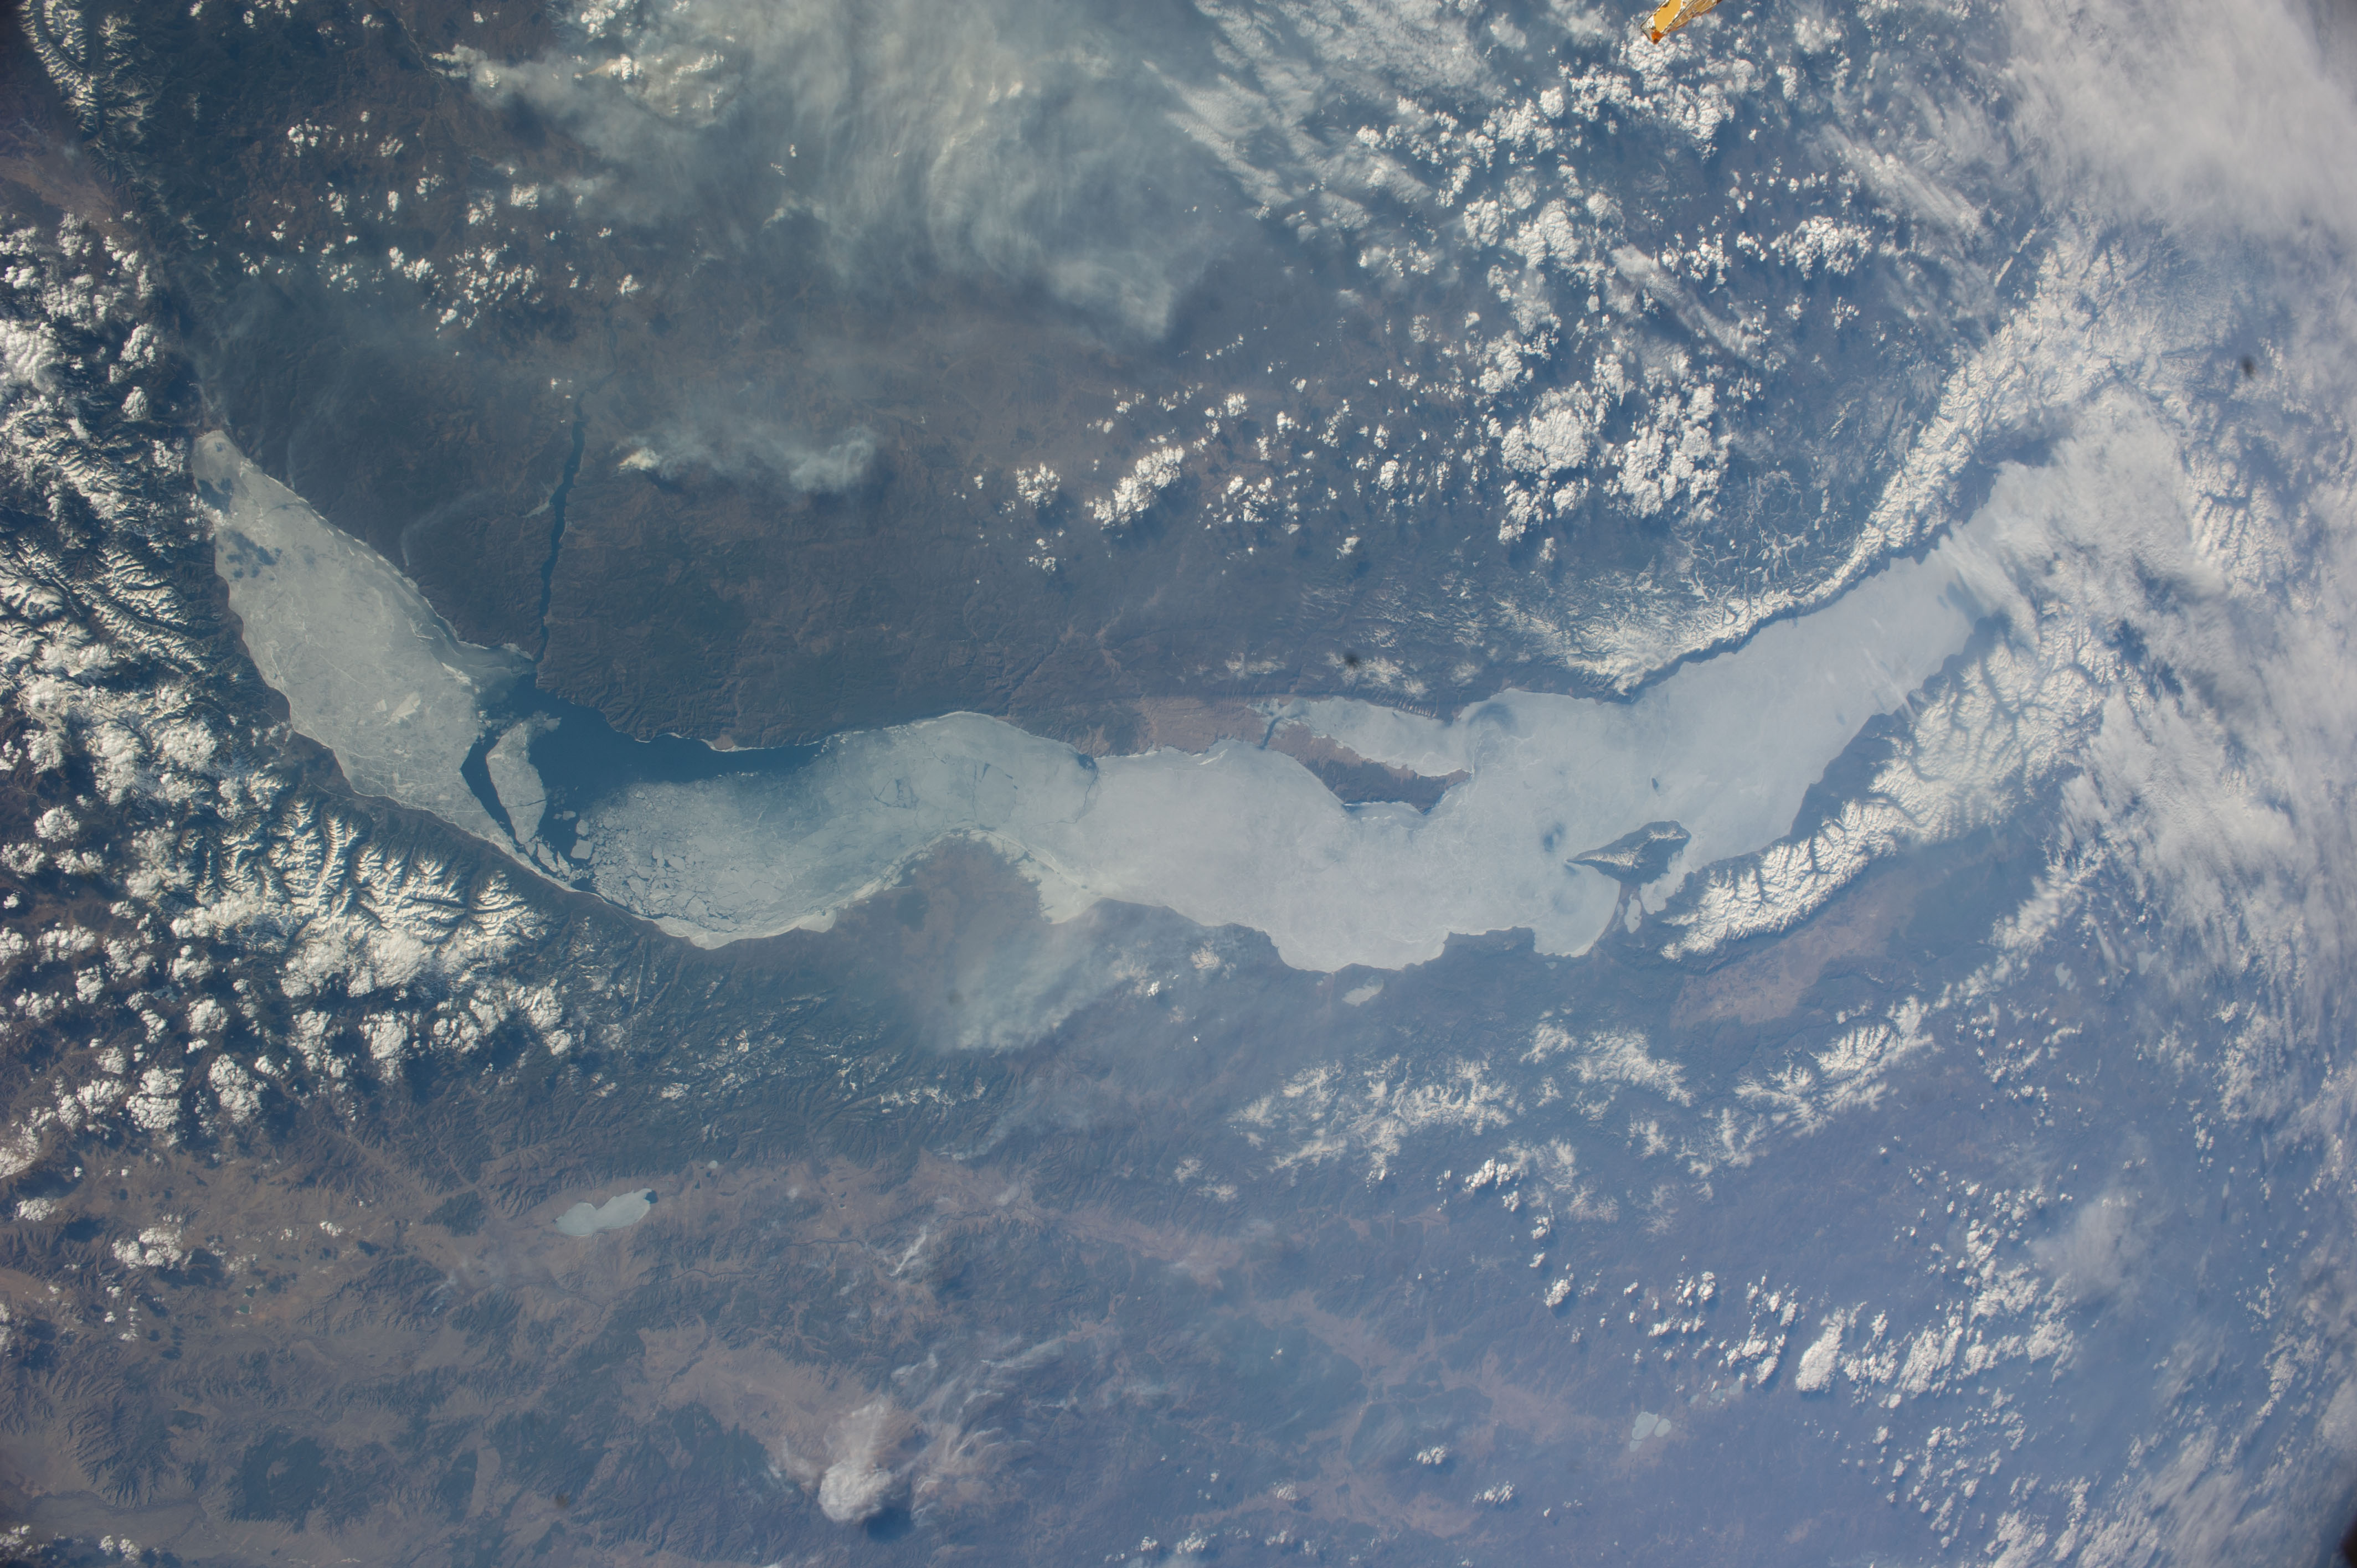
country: RUSSIAN_FEDERATION
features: BAIKAL LAKE, CHERNORUD, IRKUTSK, BAYANDAY, KHUZHIR
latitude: 52.8
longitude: 106.8
